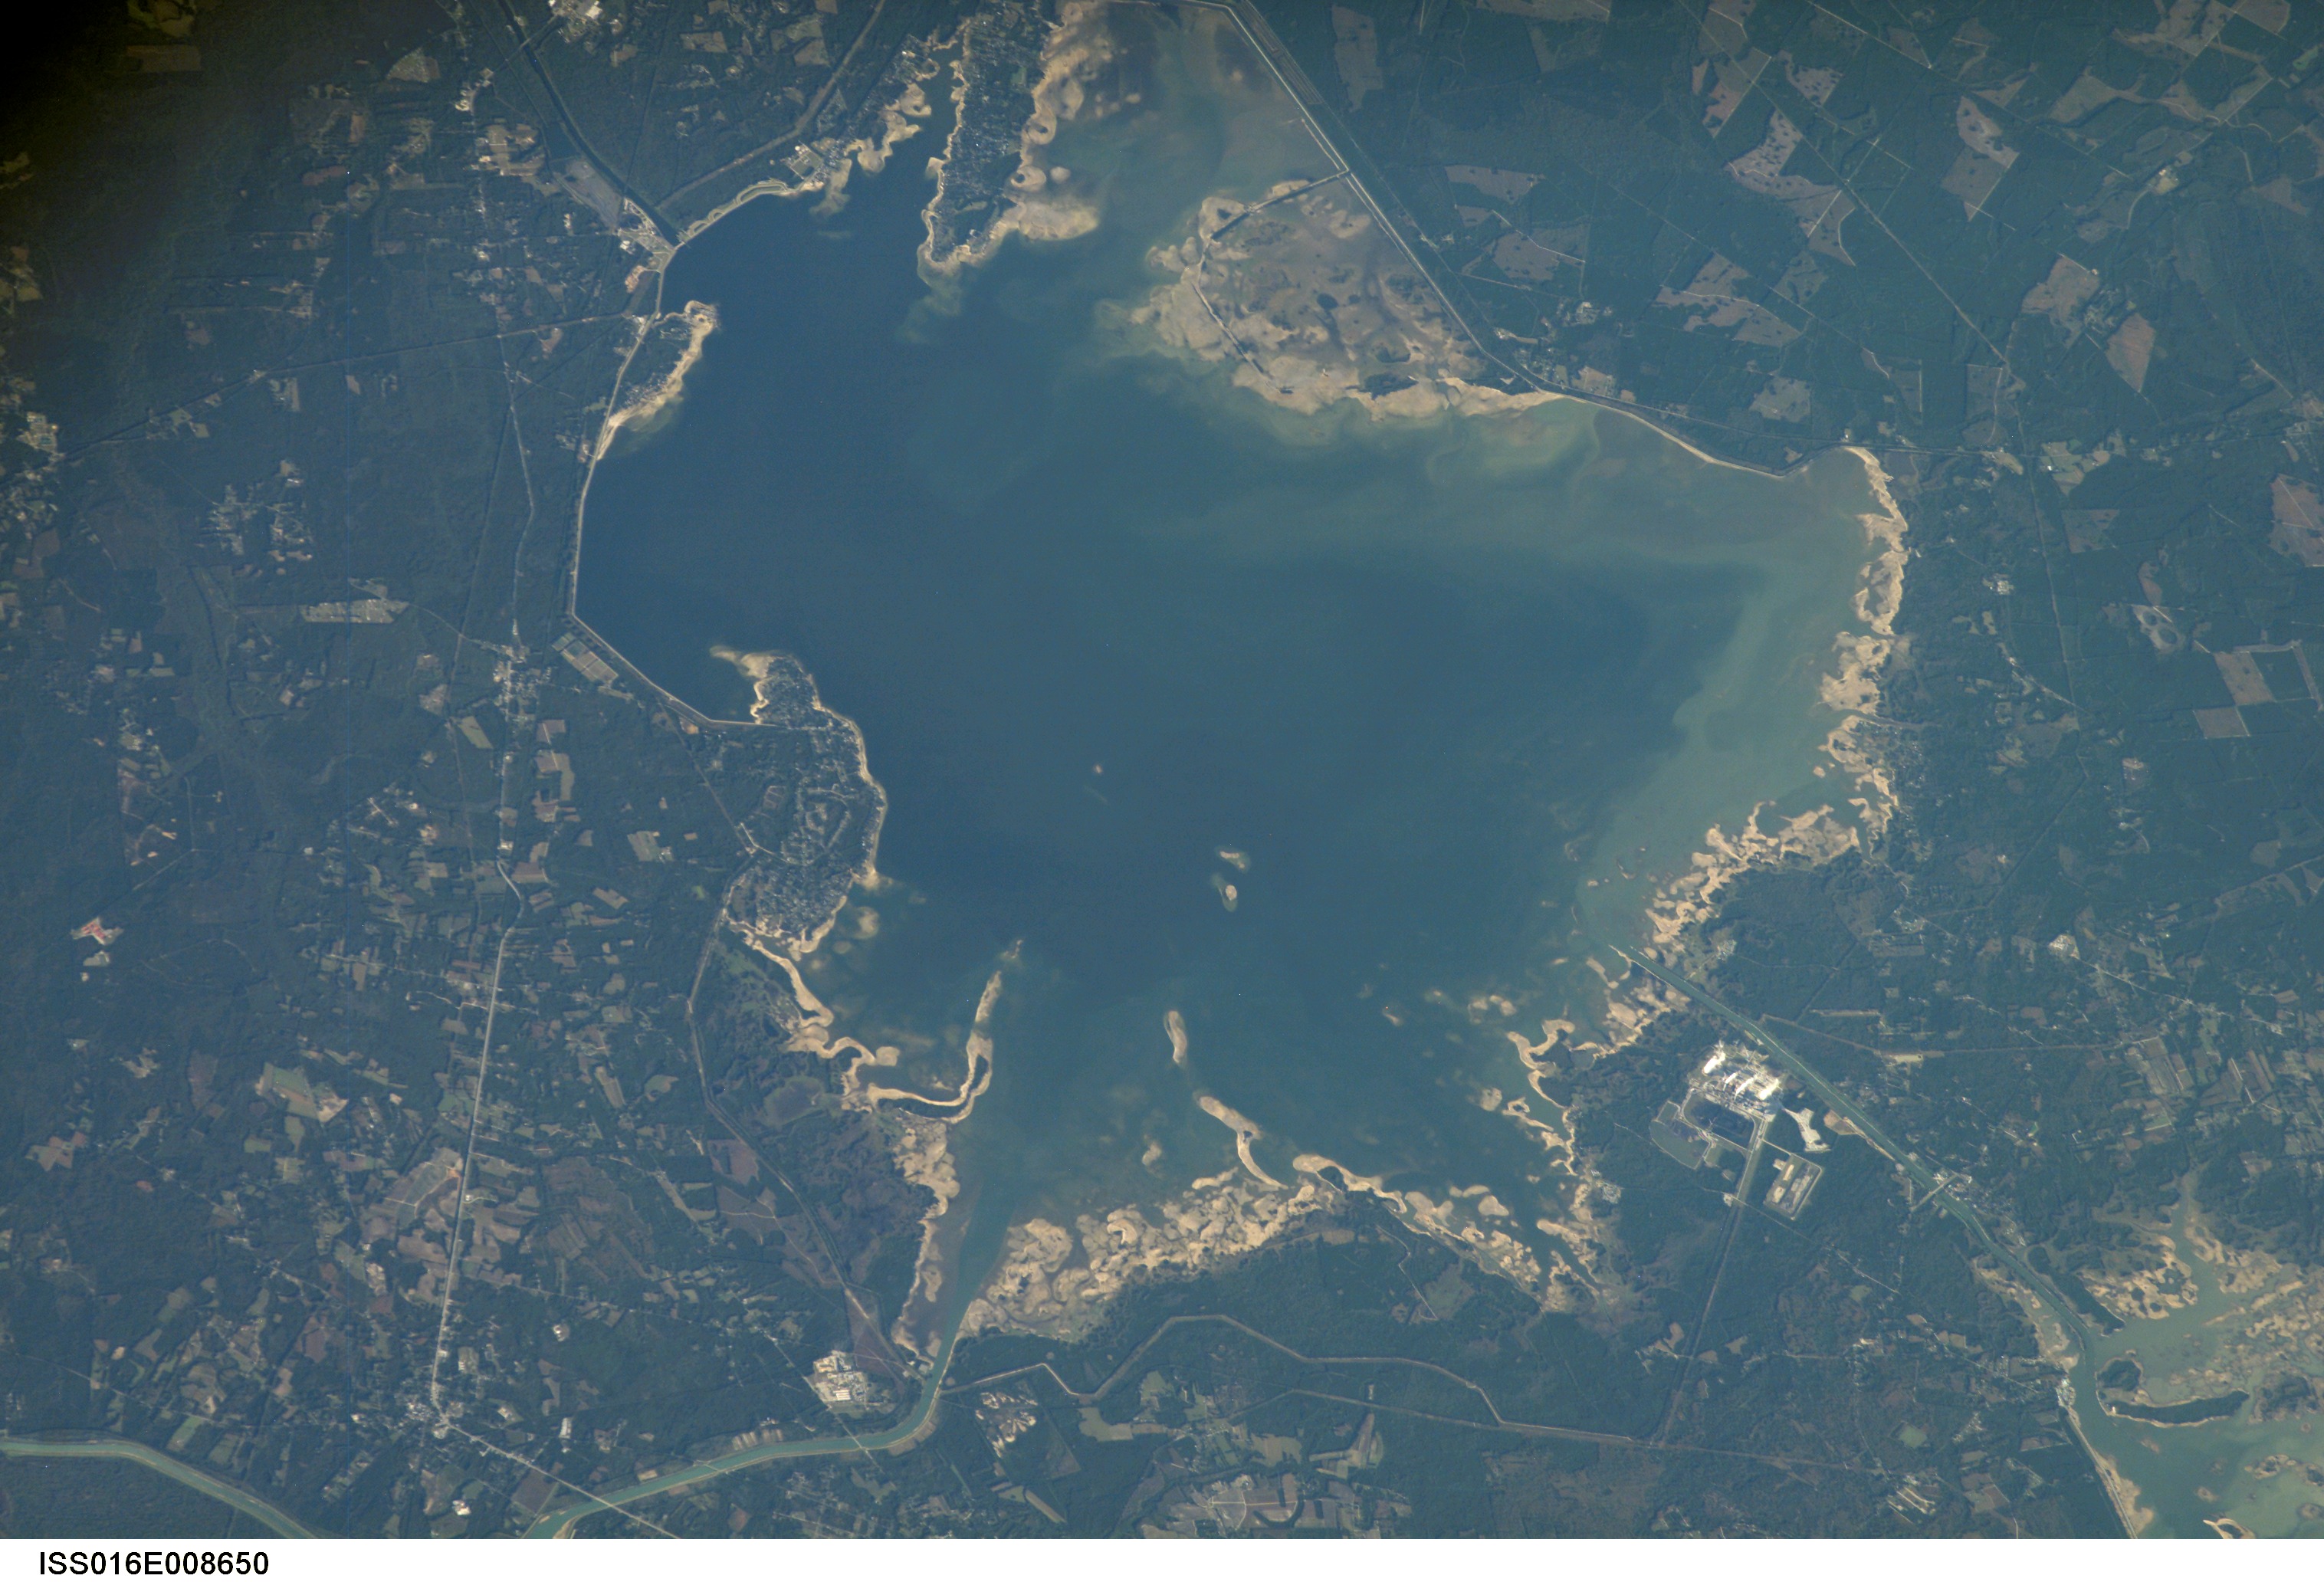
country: USA-SOUTH CAROLINA
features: LAKE MOULTRIE, FOREST, AGR.
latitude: 33.3
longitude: -80.1
